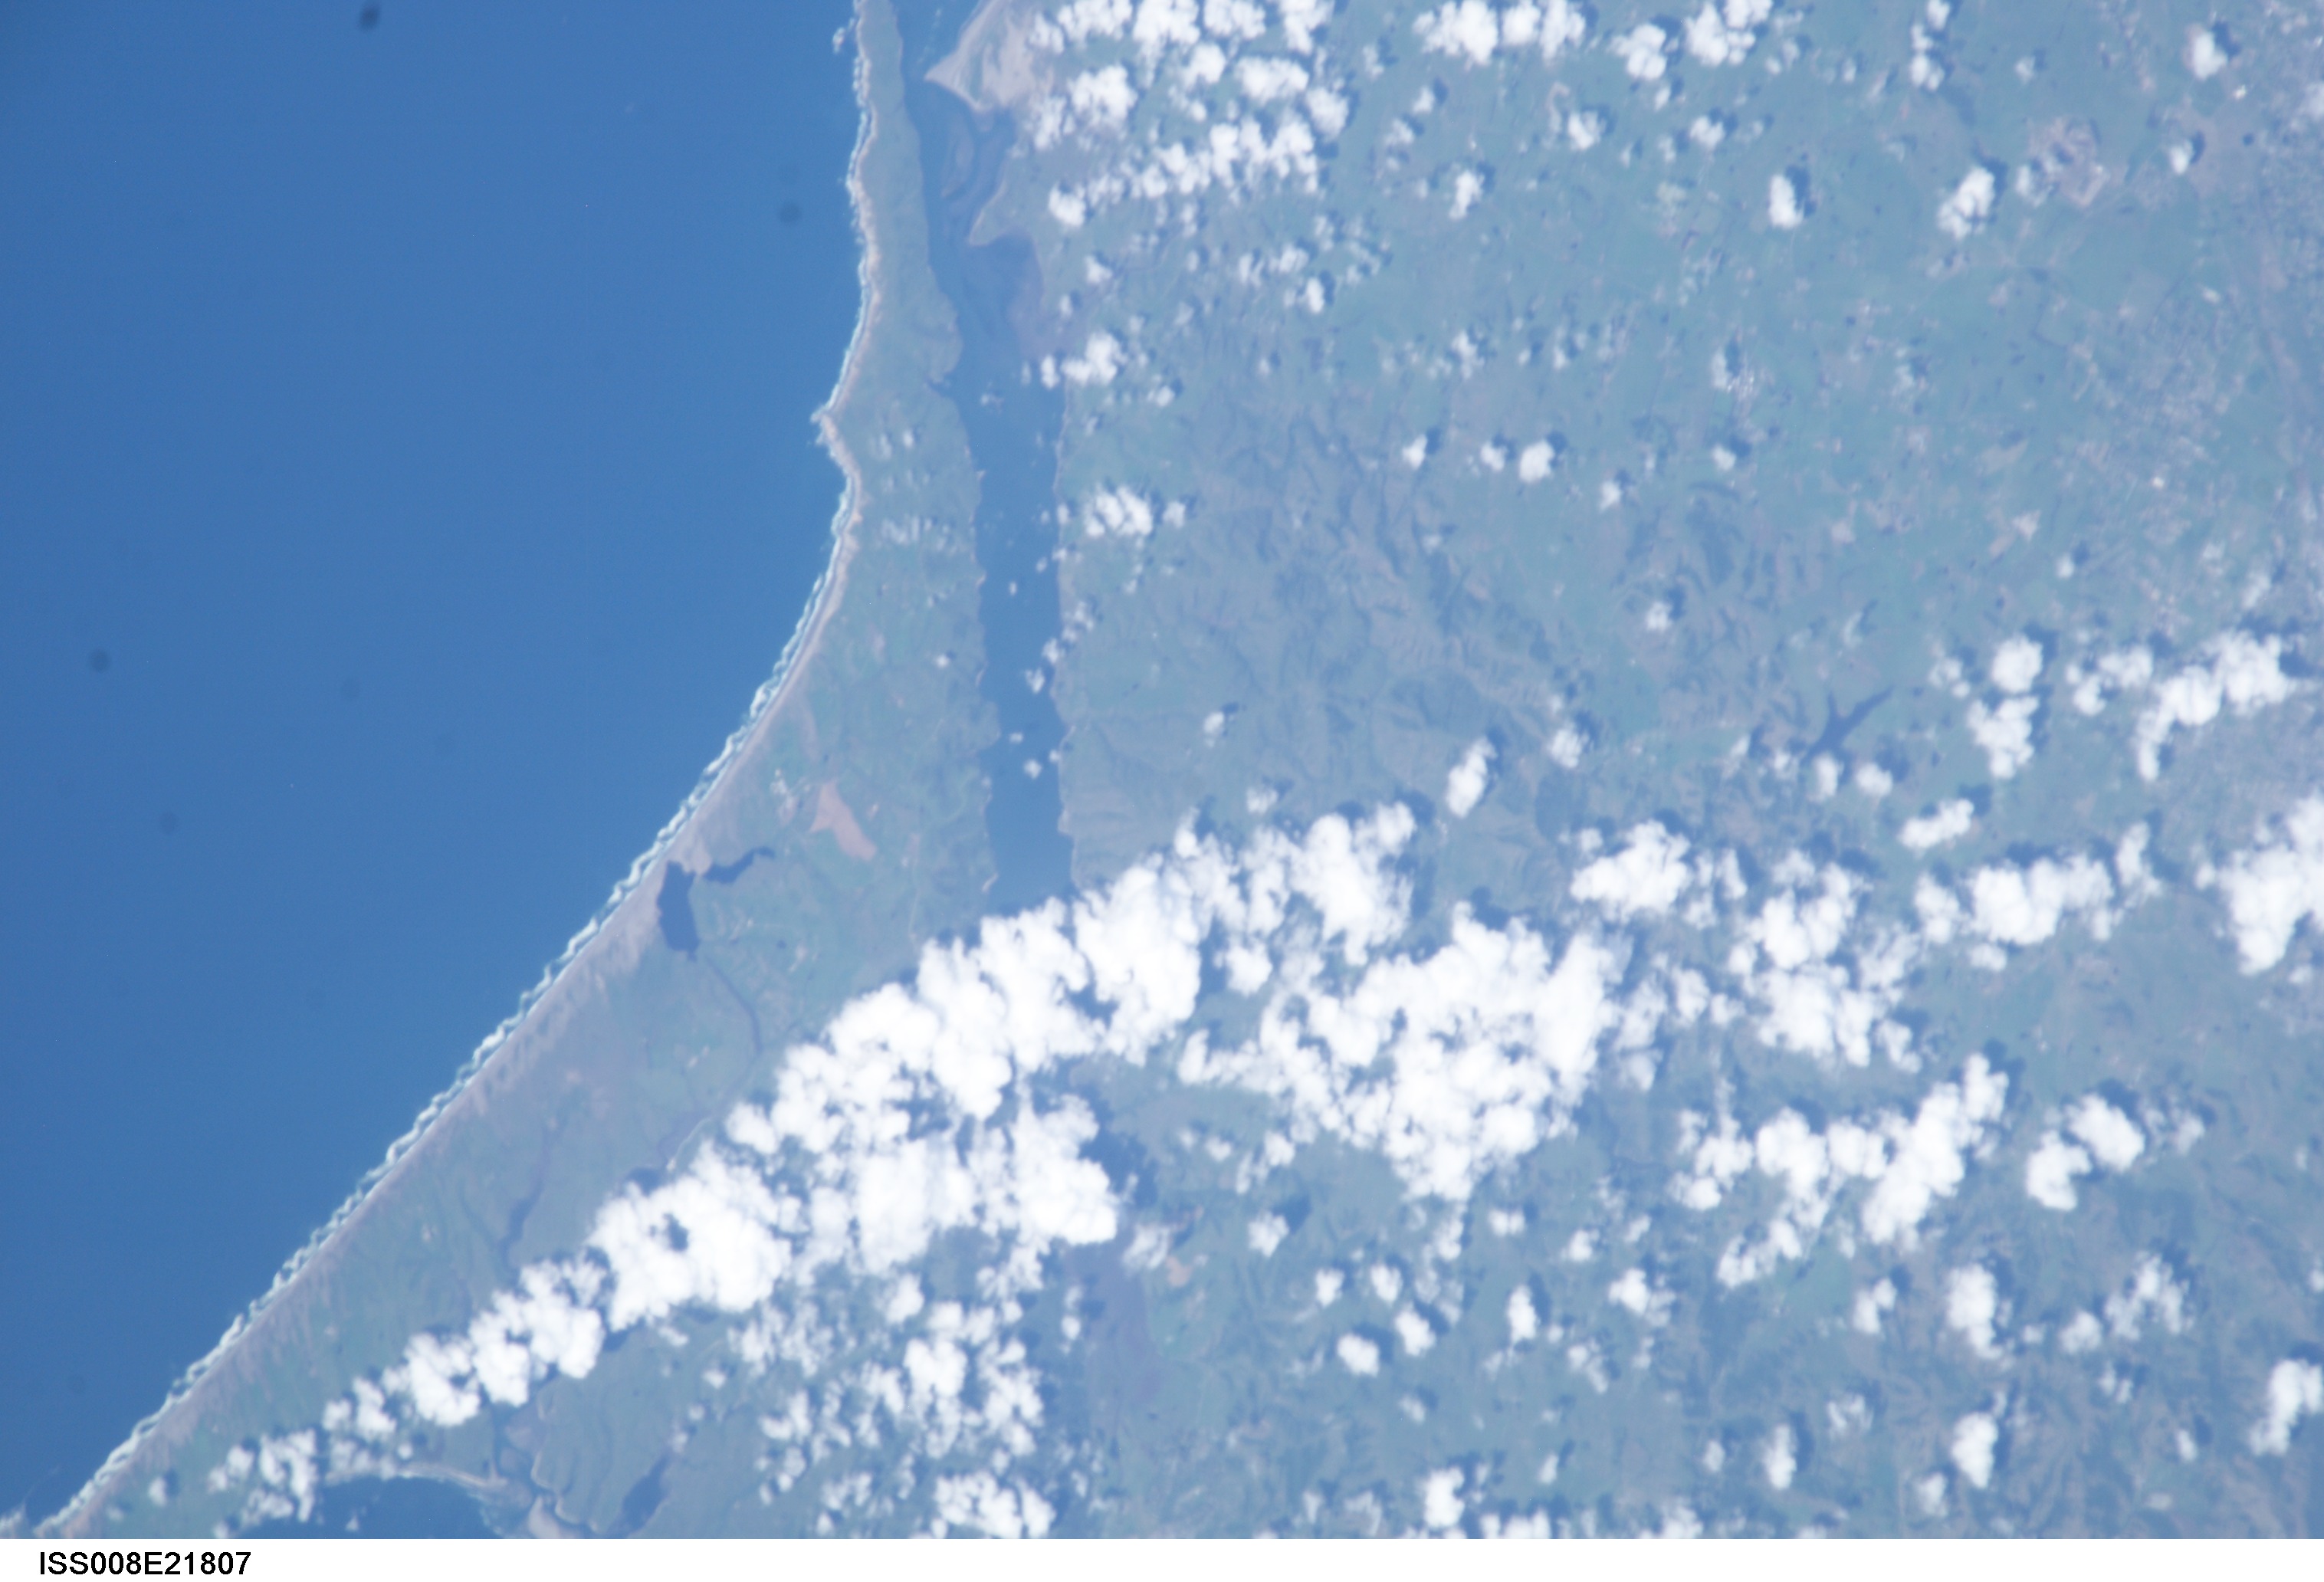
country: USA-CALIFORNIA
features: TOMALES BAY
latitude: 38.0
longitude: -123.0
